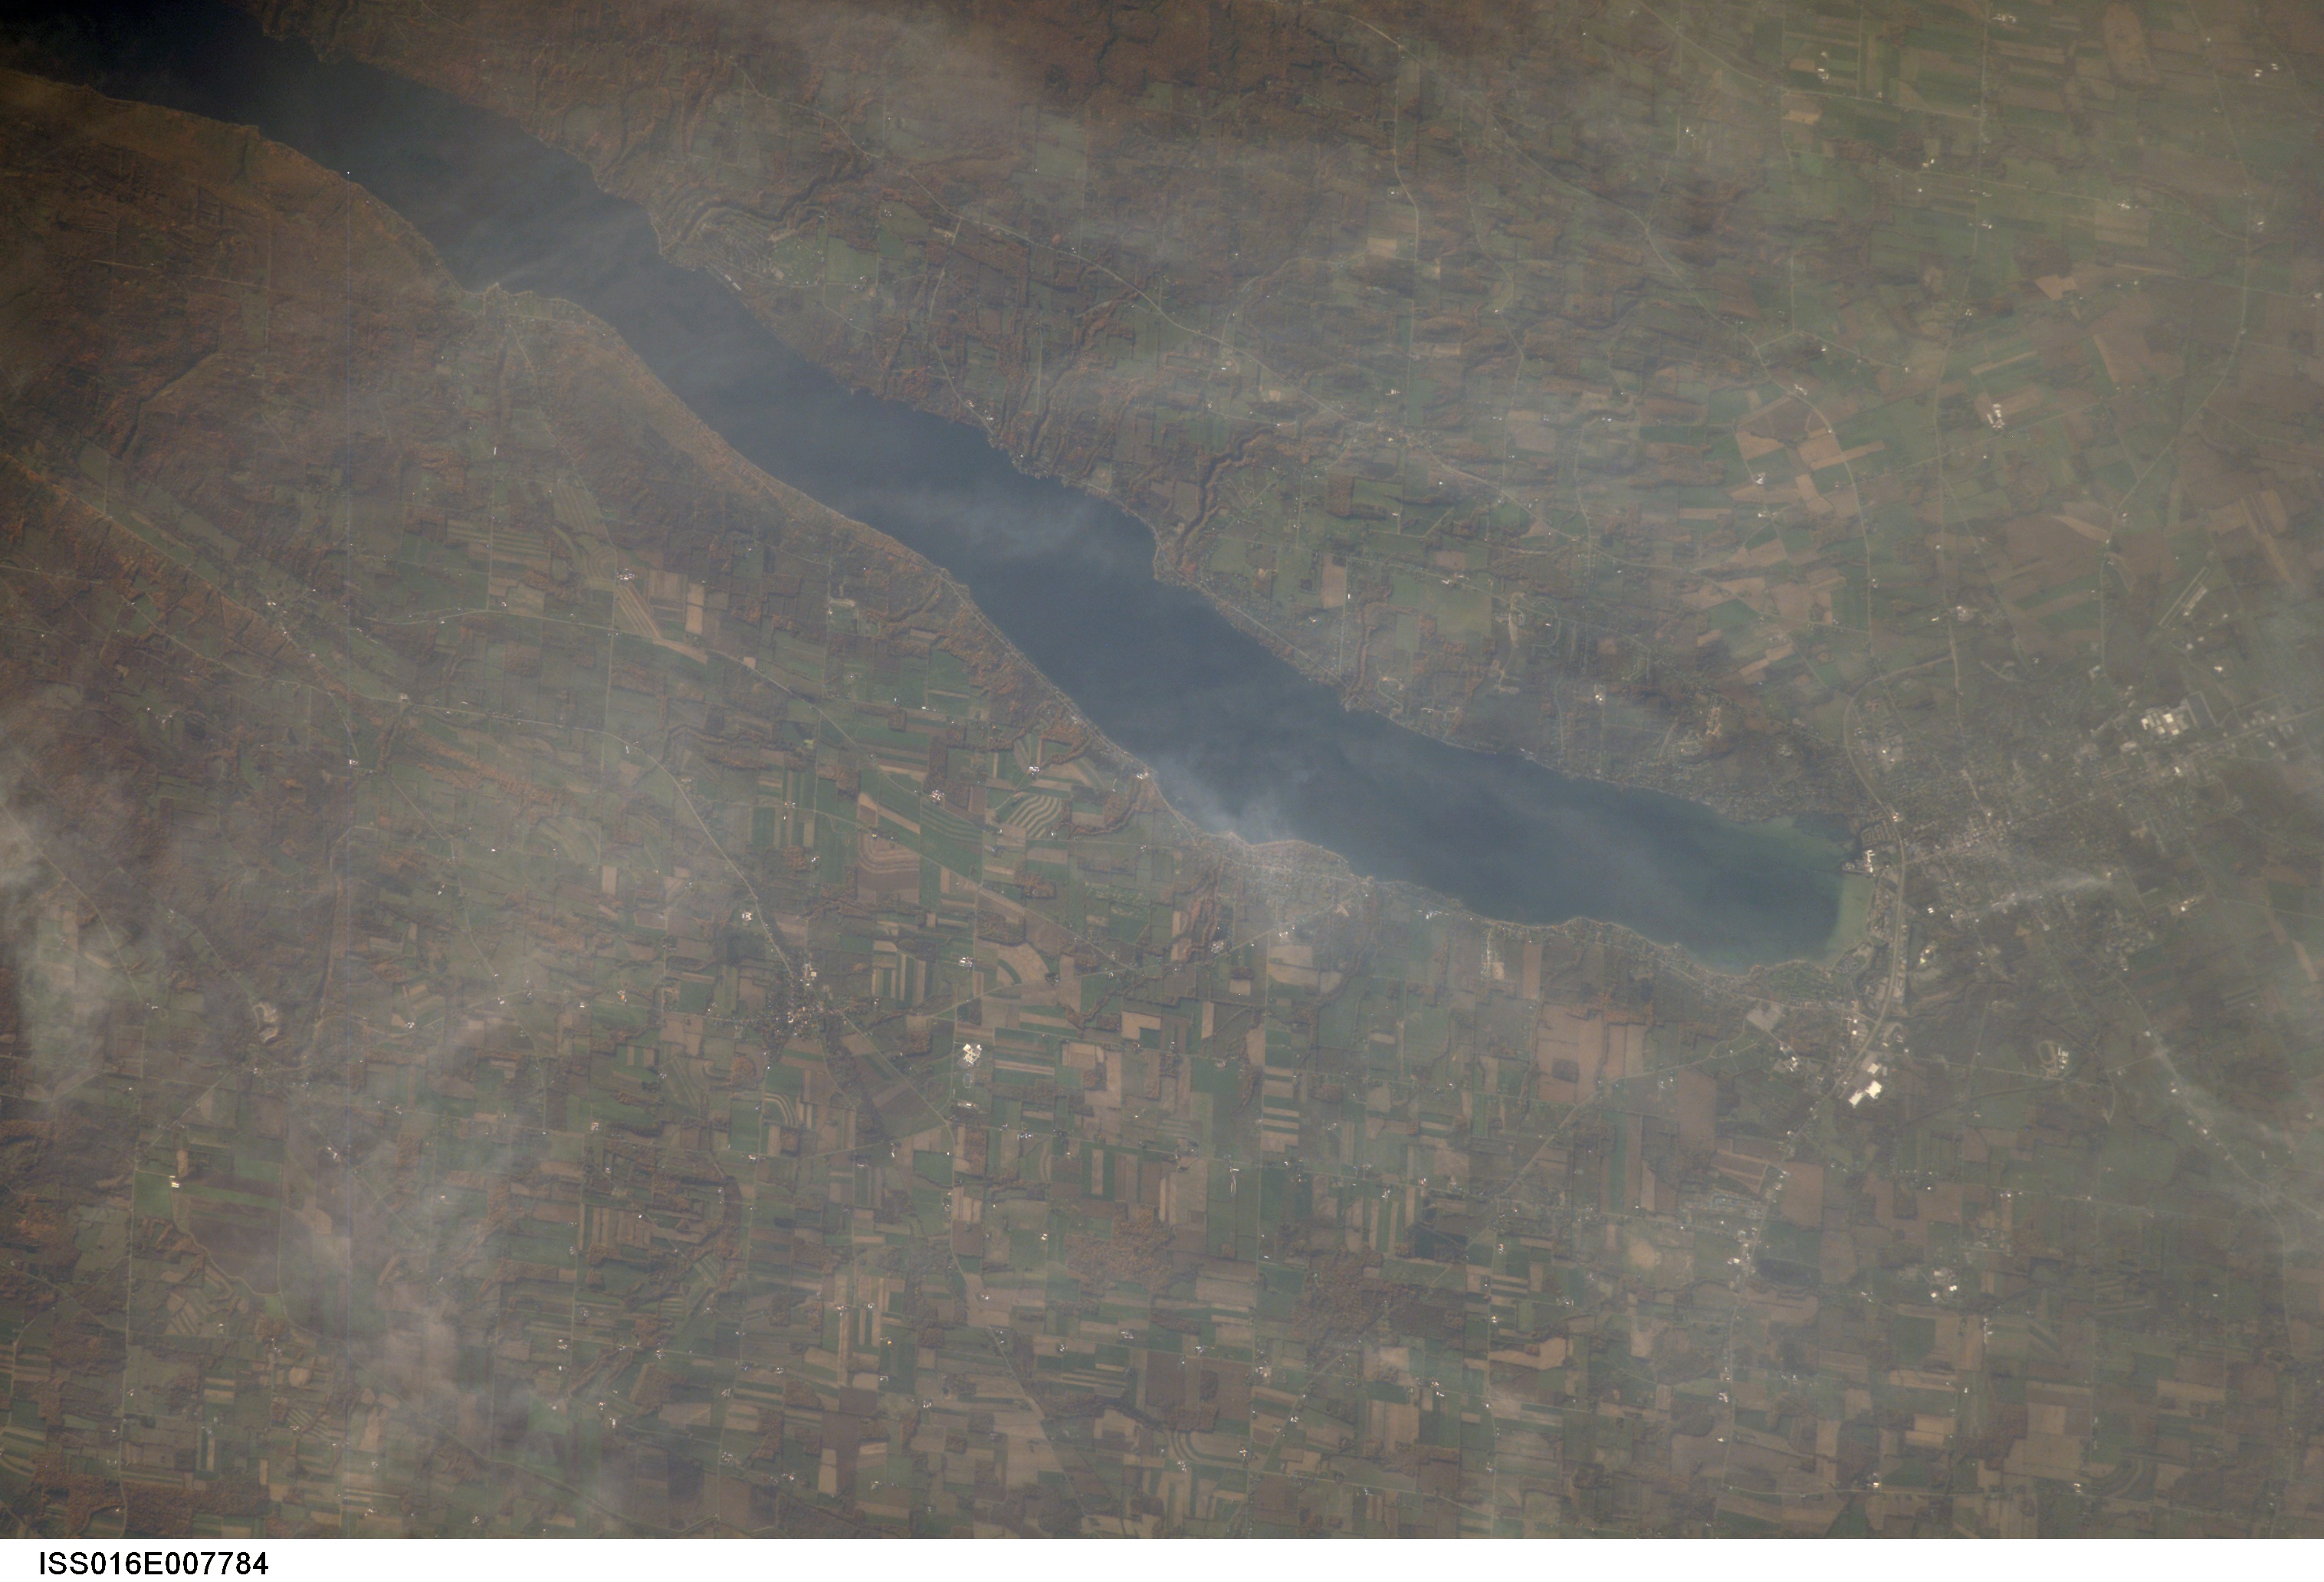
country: USA-NEW YORK
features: CANANDAIGUA, AGR.
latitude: 42.8
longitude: -77.3
